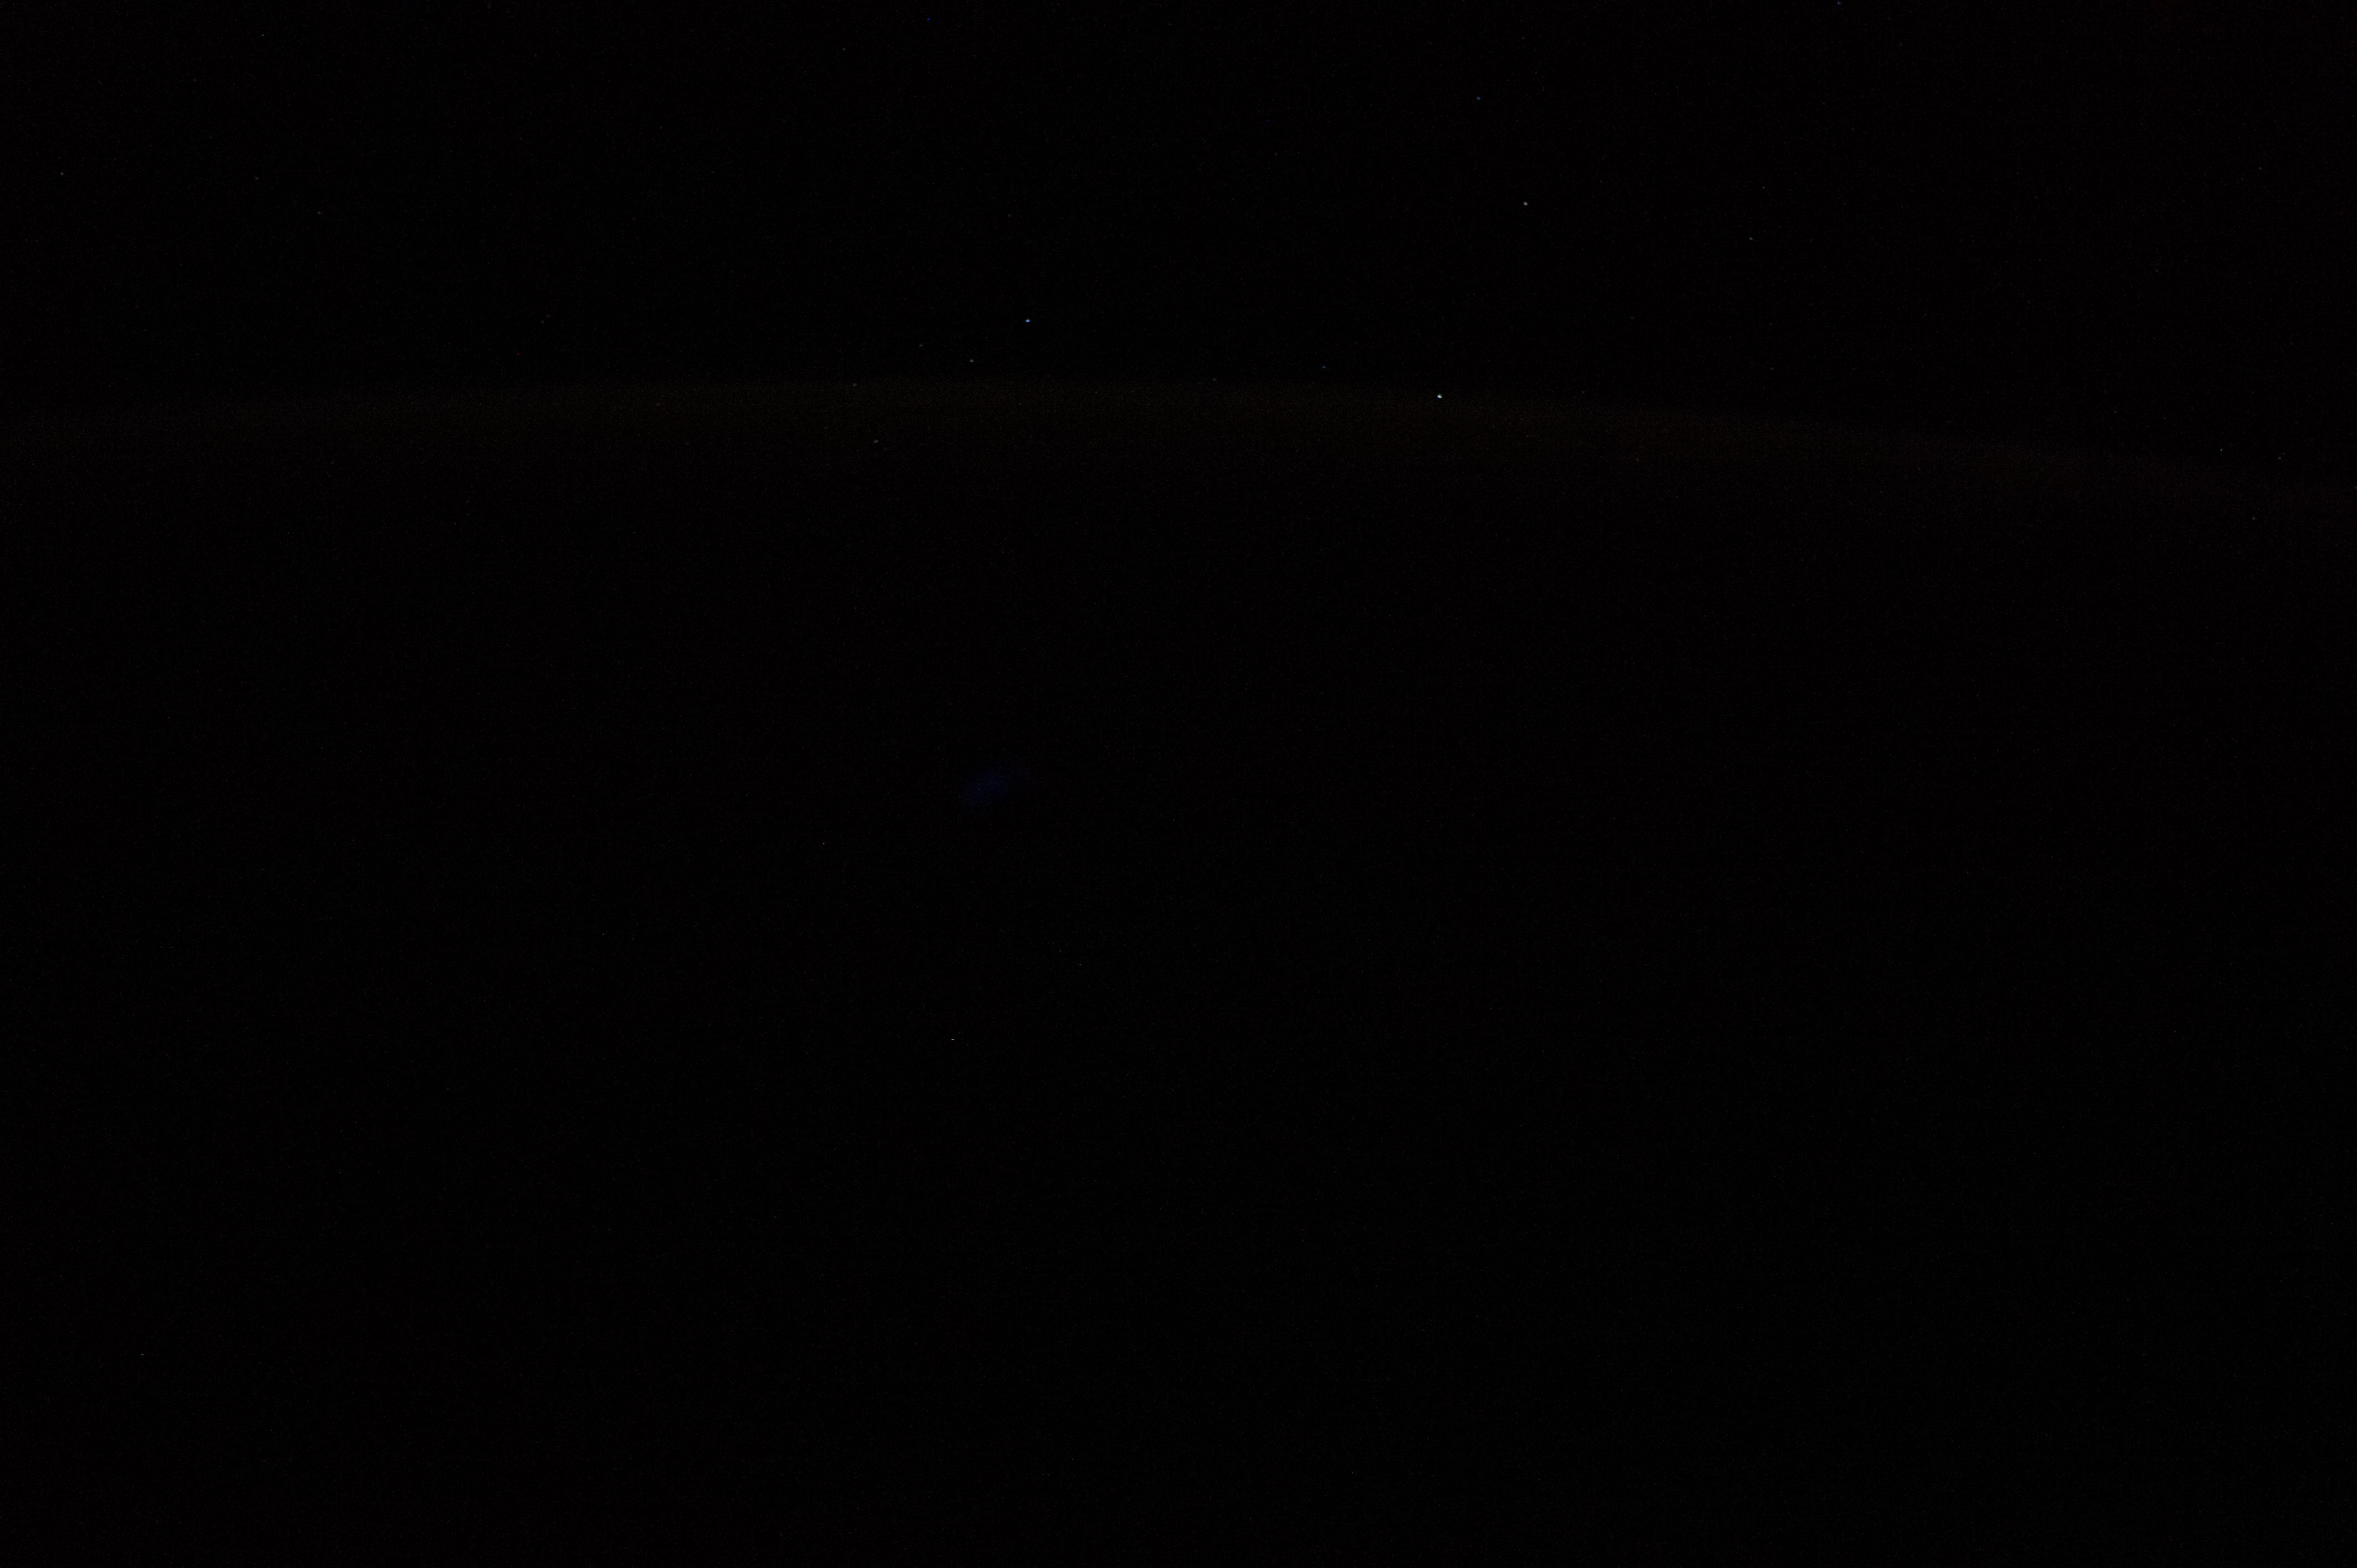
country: PACIFIC OCEAN
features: PAN-ATMOSPHERIC LIMB, STARS, AIRGLOW, DARK
